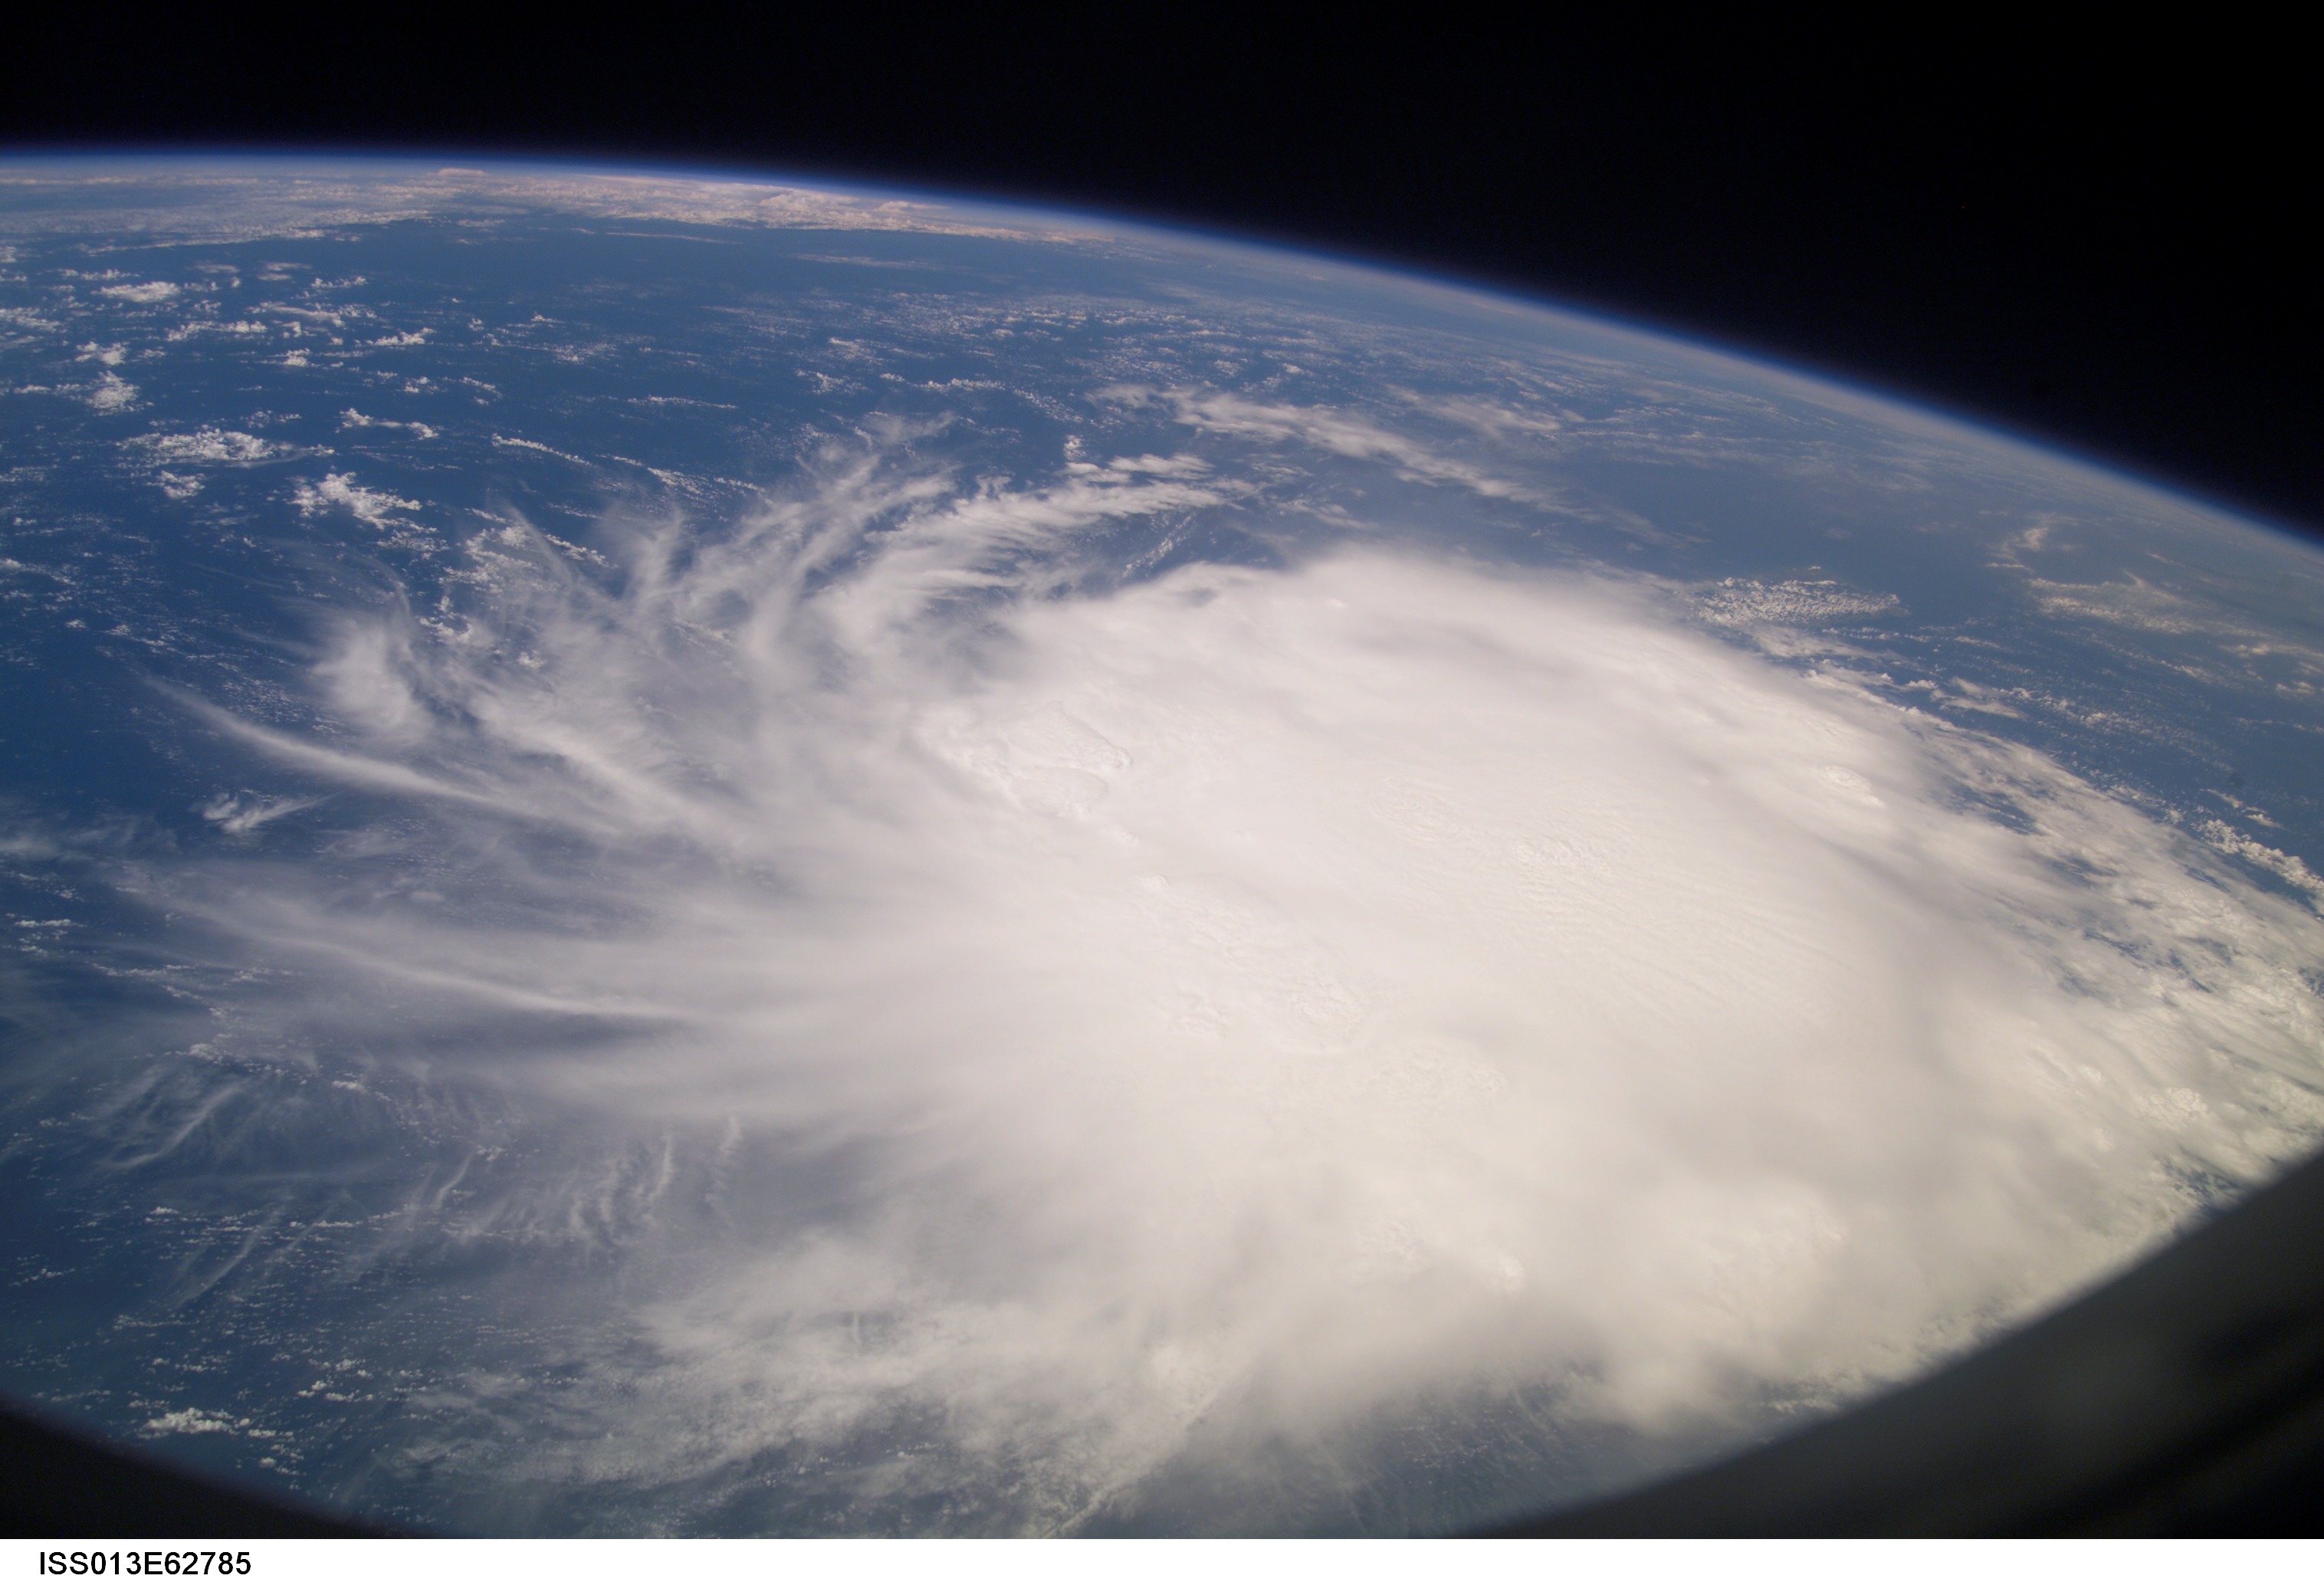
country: ATLANTIC OCEAN
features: PAN-TROPICAL STORM CHRIS
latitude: 19.2
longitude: -63.4
